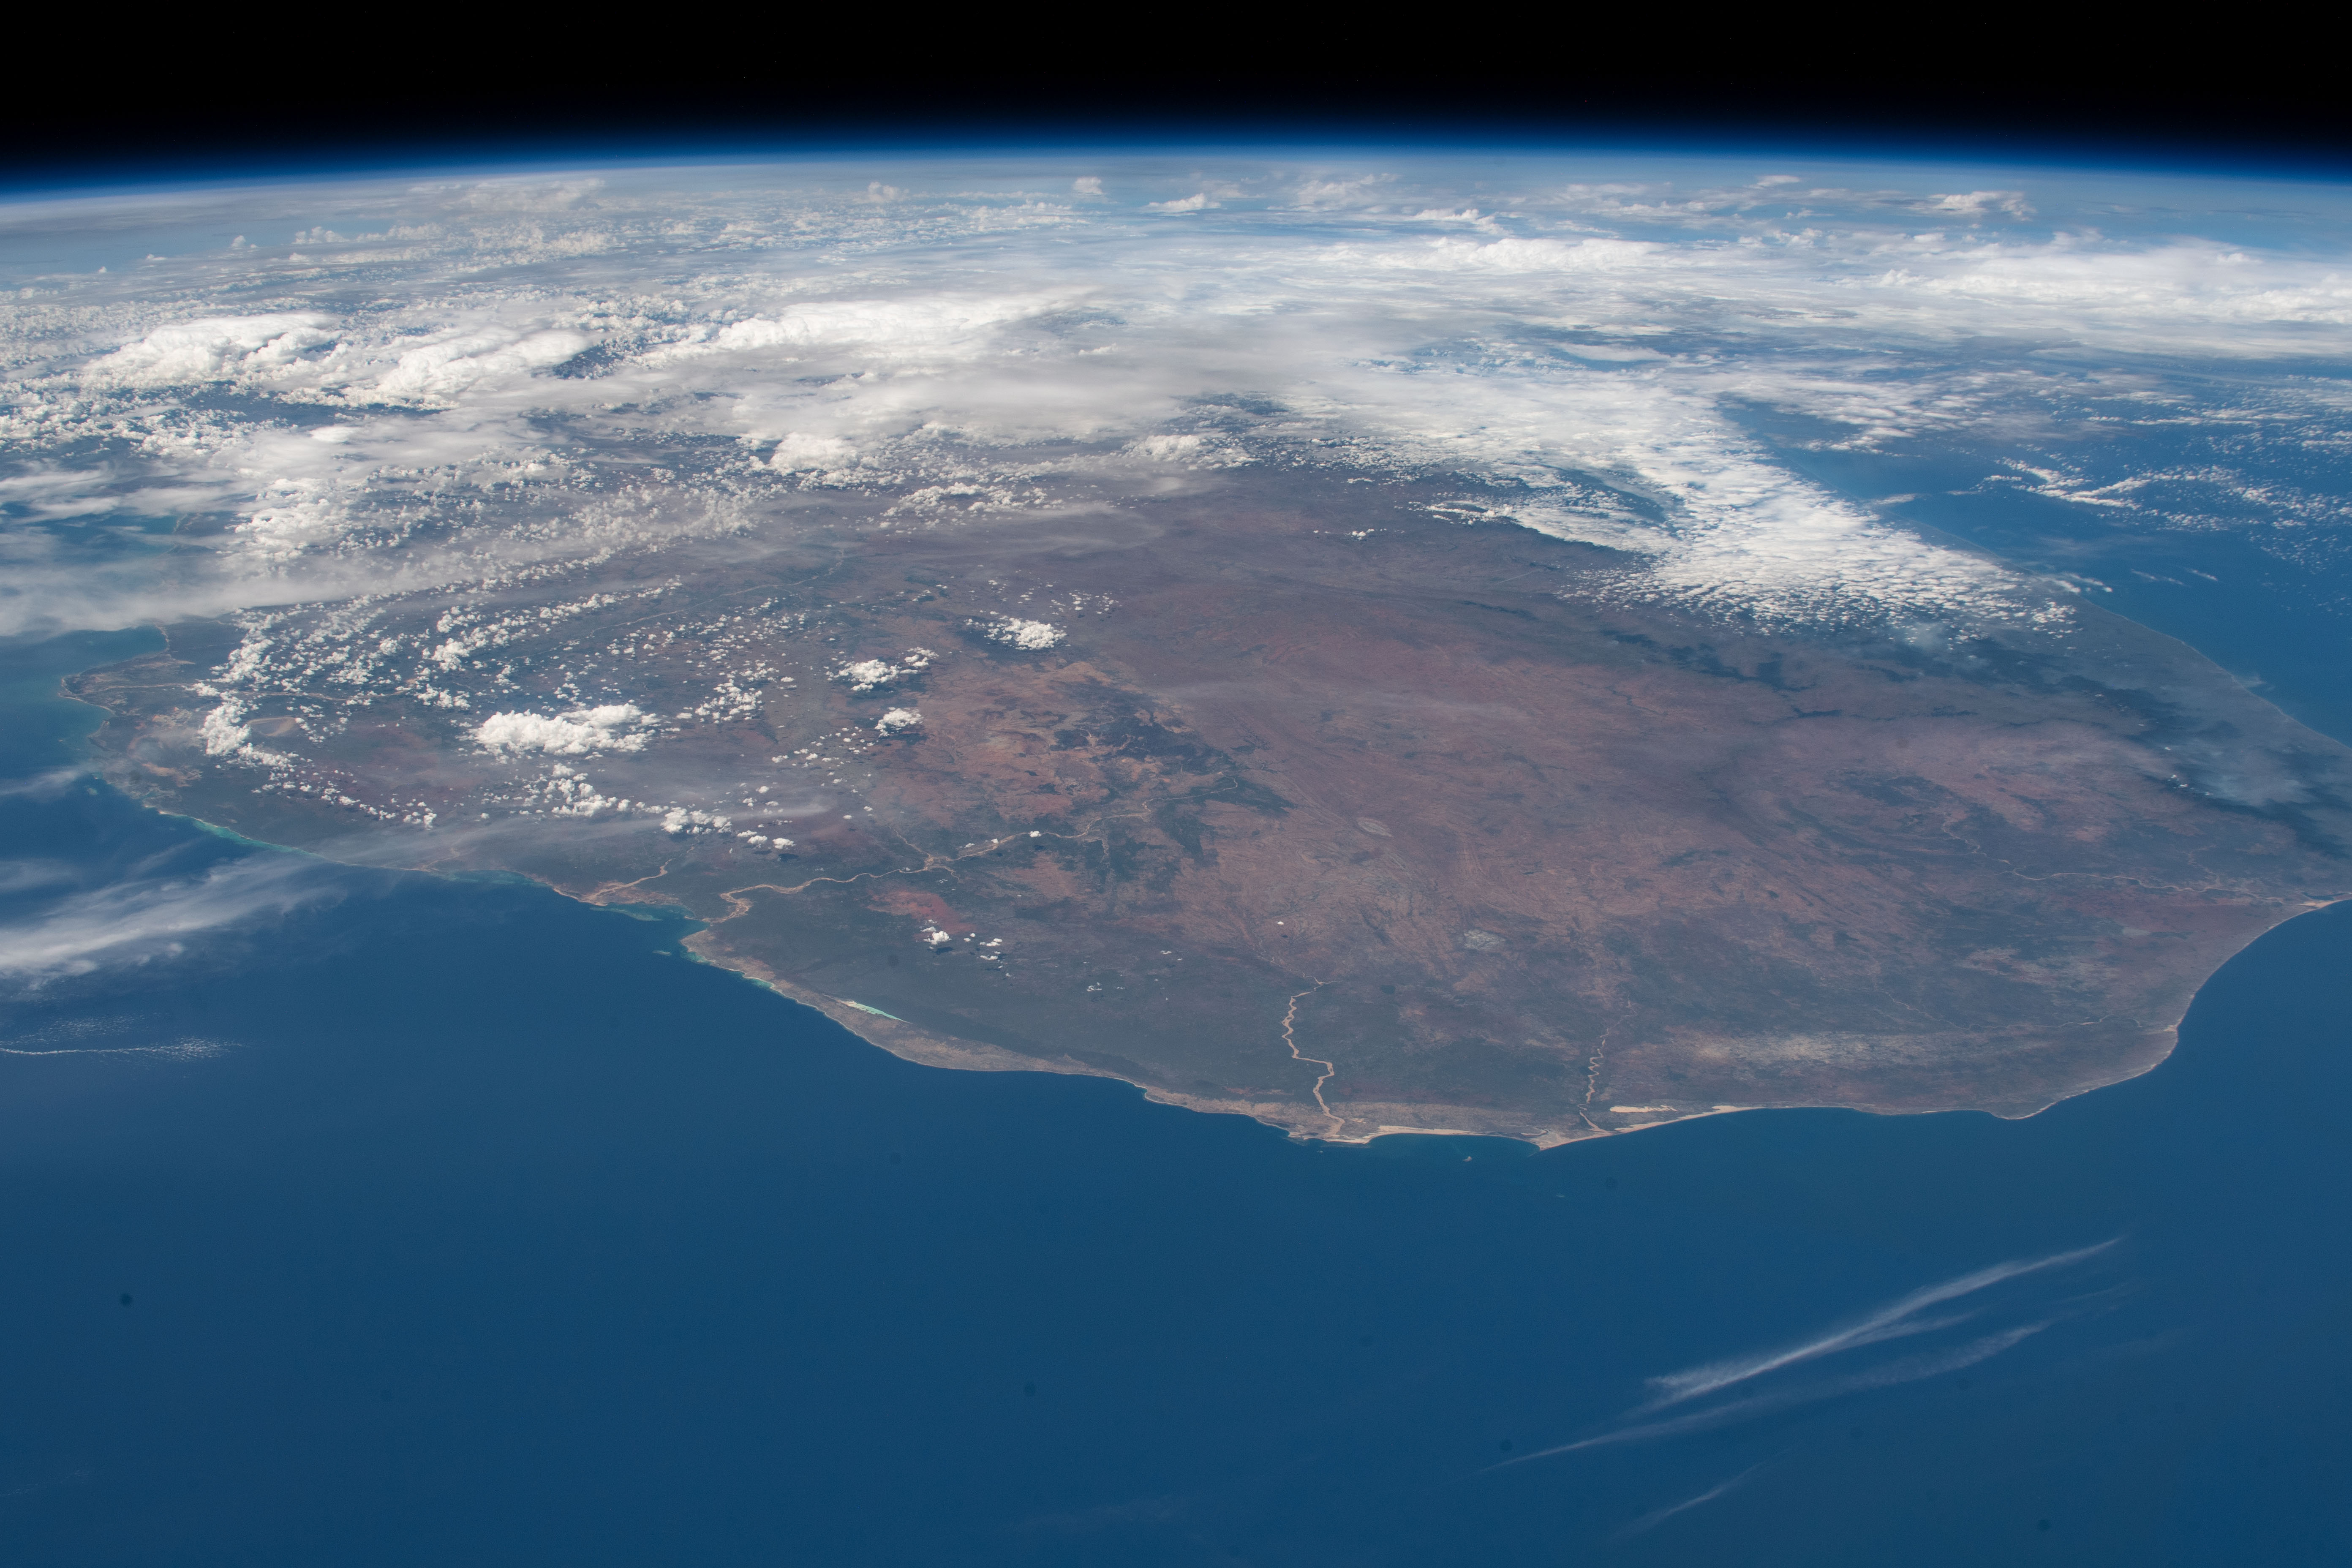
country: MADAGASCAR
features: MADAGASCAR, FIHERENANA RIVER, ONILAHY RIVER
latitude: -24.0
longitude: 45.5
